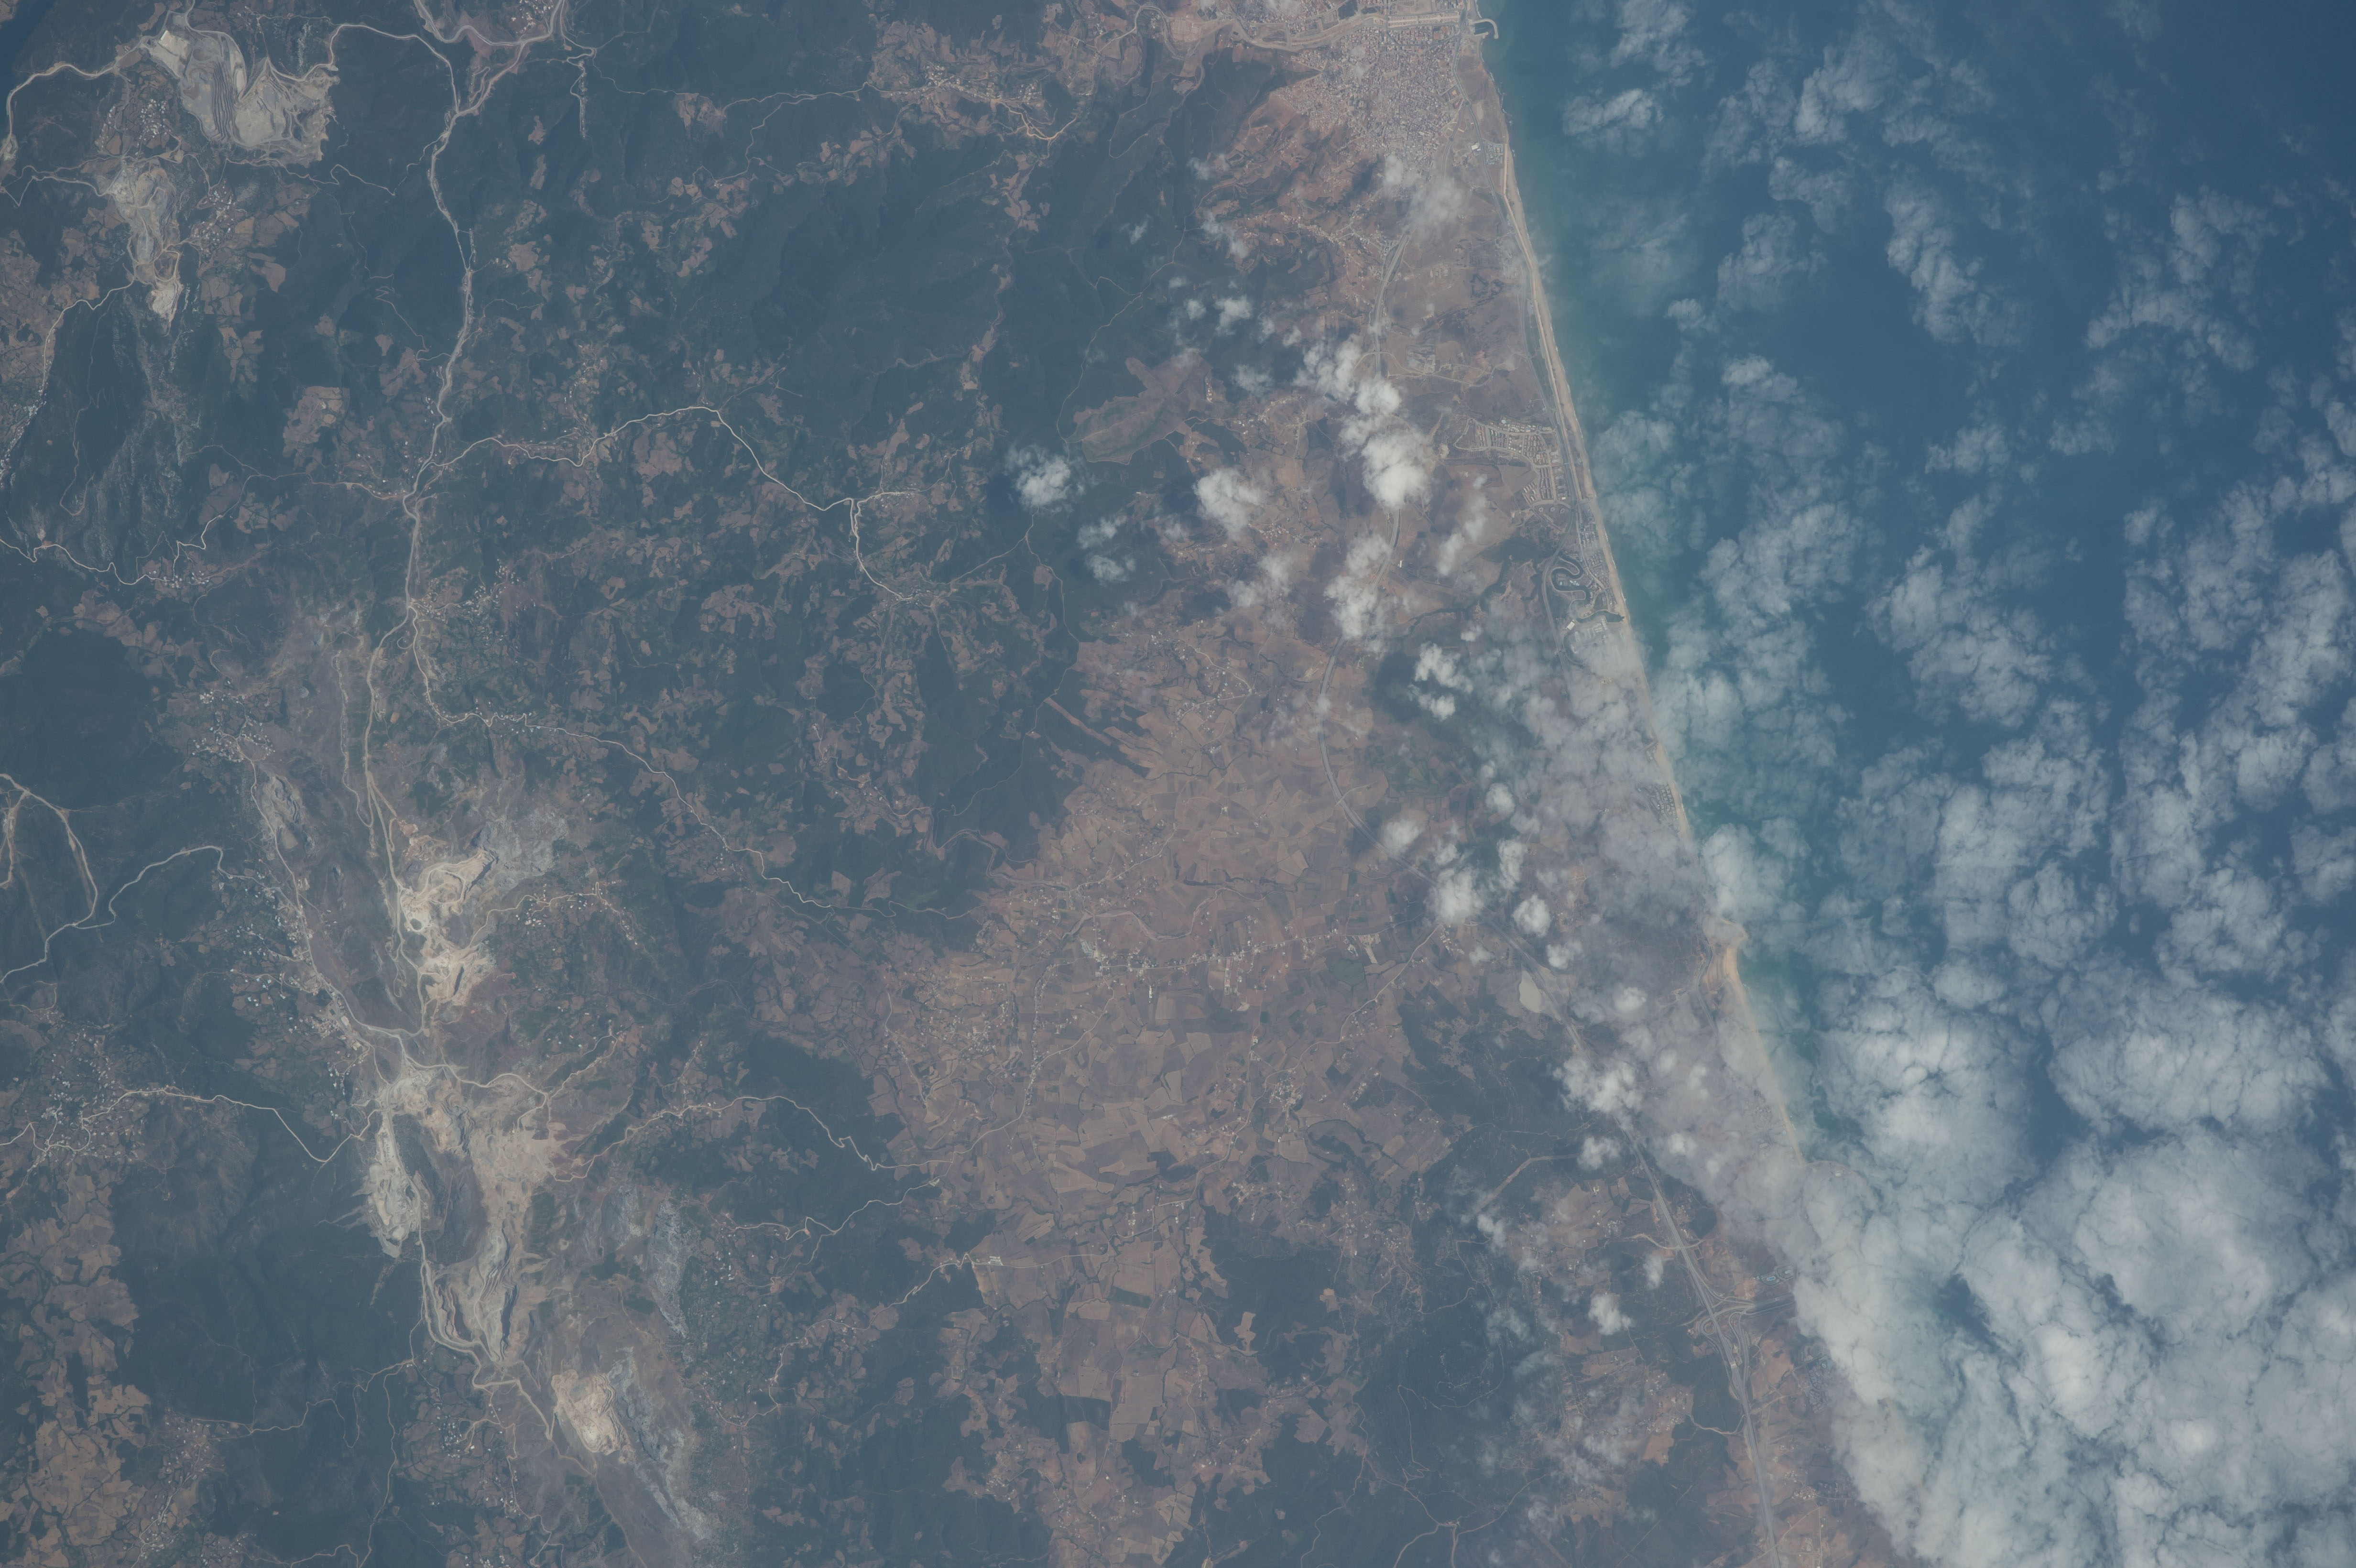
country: MOROCCO
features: ALBORAN SEA, TAGHRAMT, FNIDEQ, QUARRIES
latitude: 35.8
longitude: -5.4
